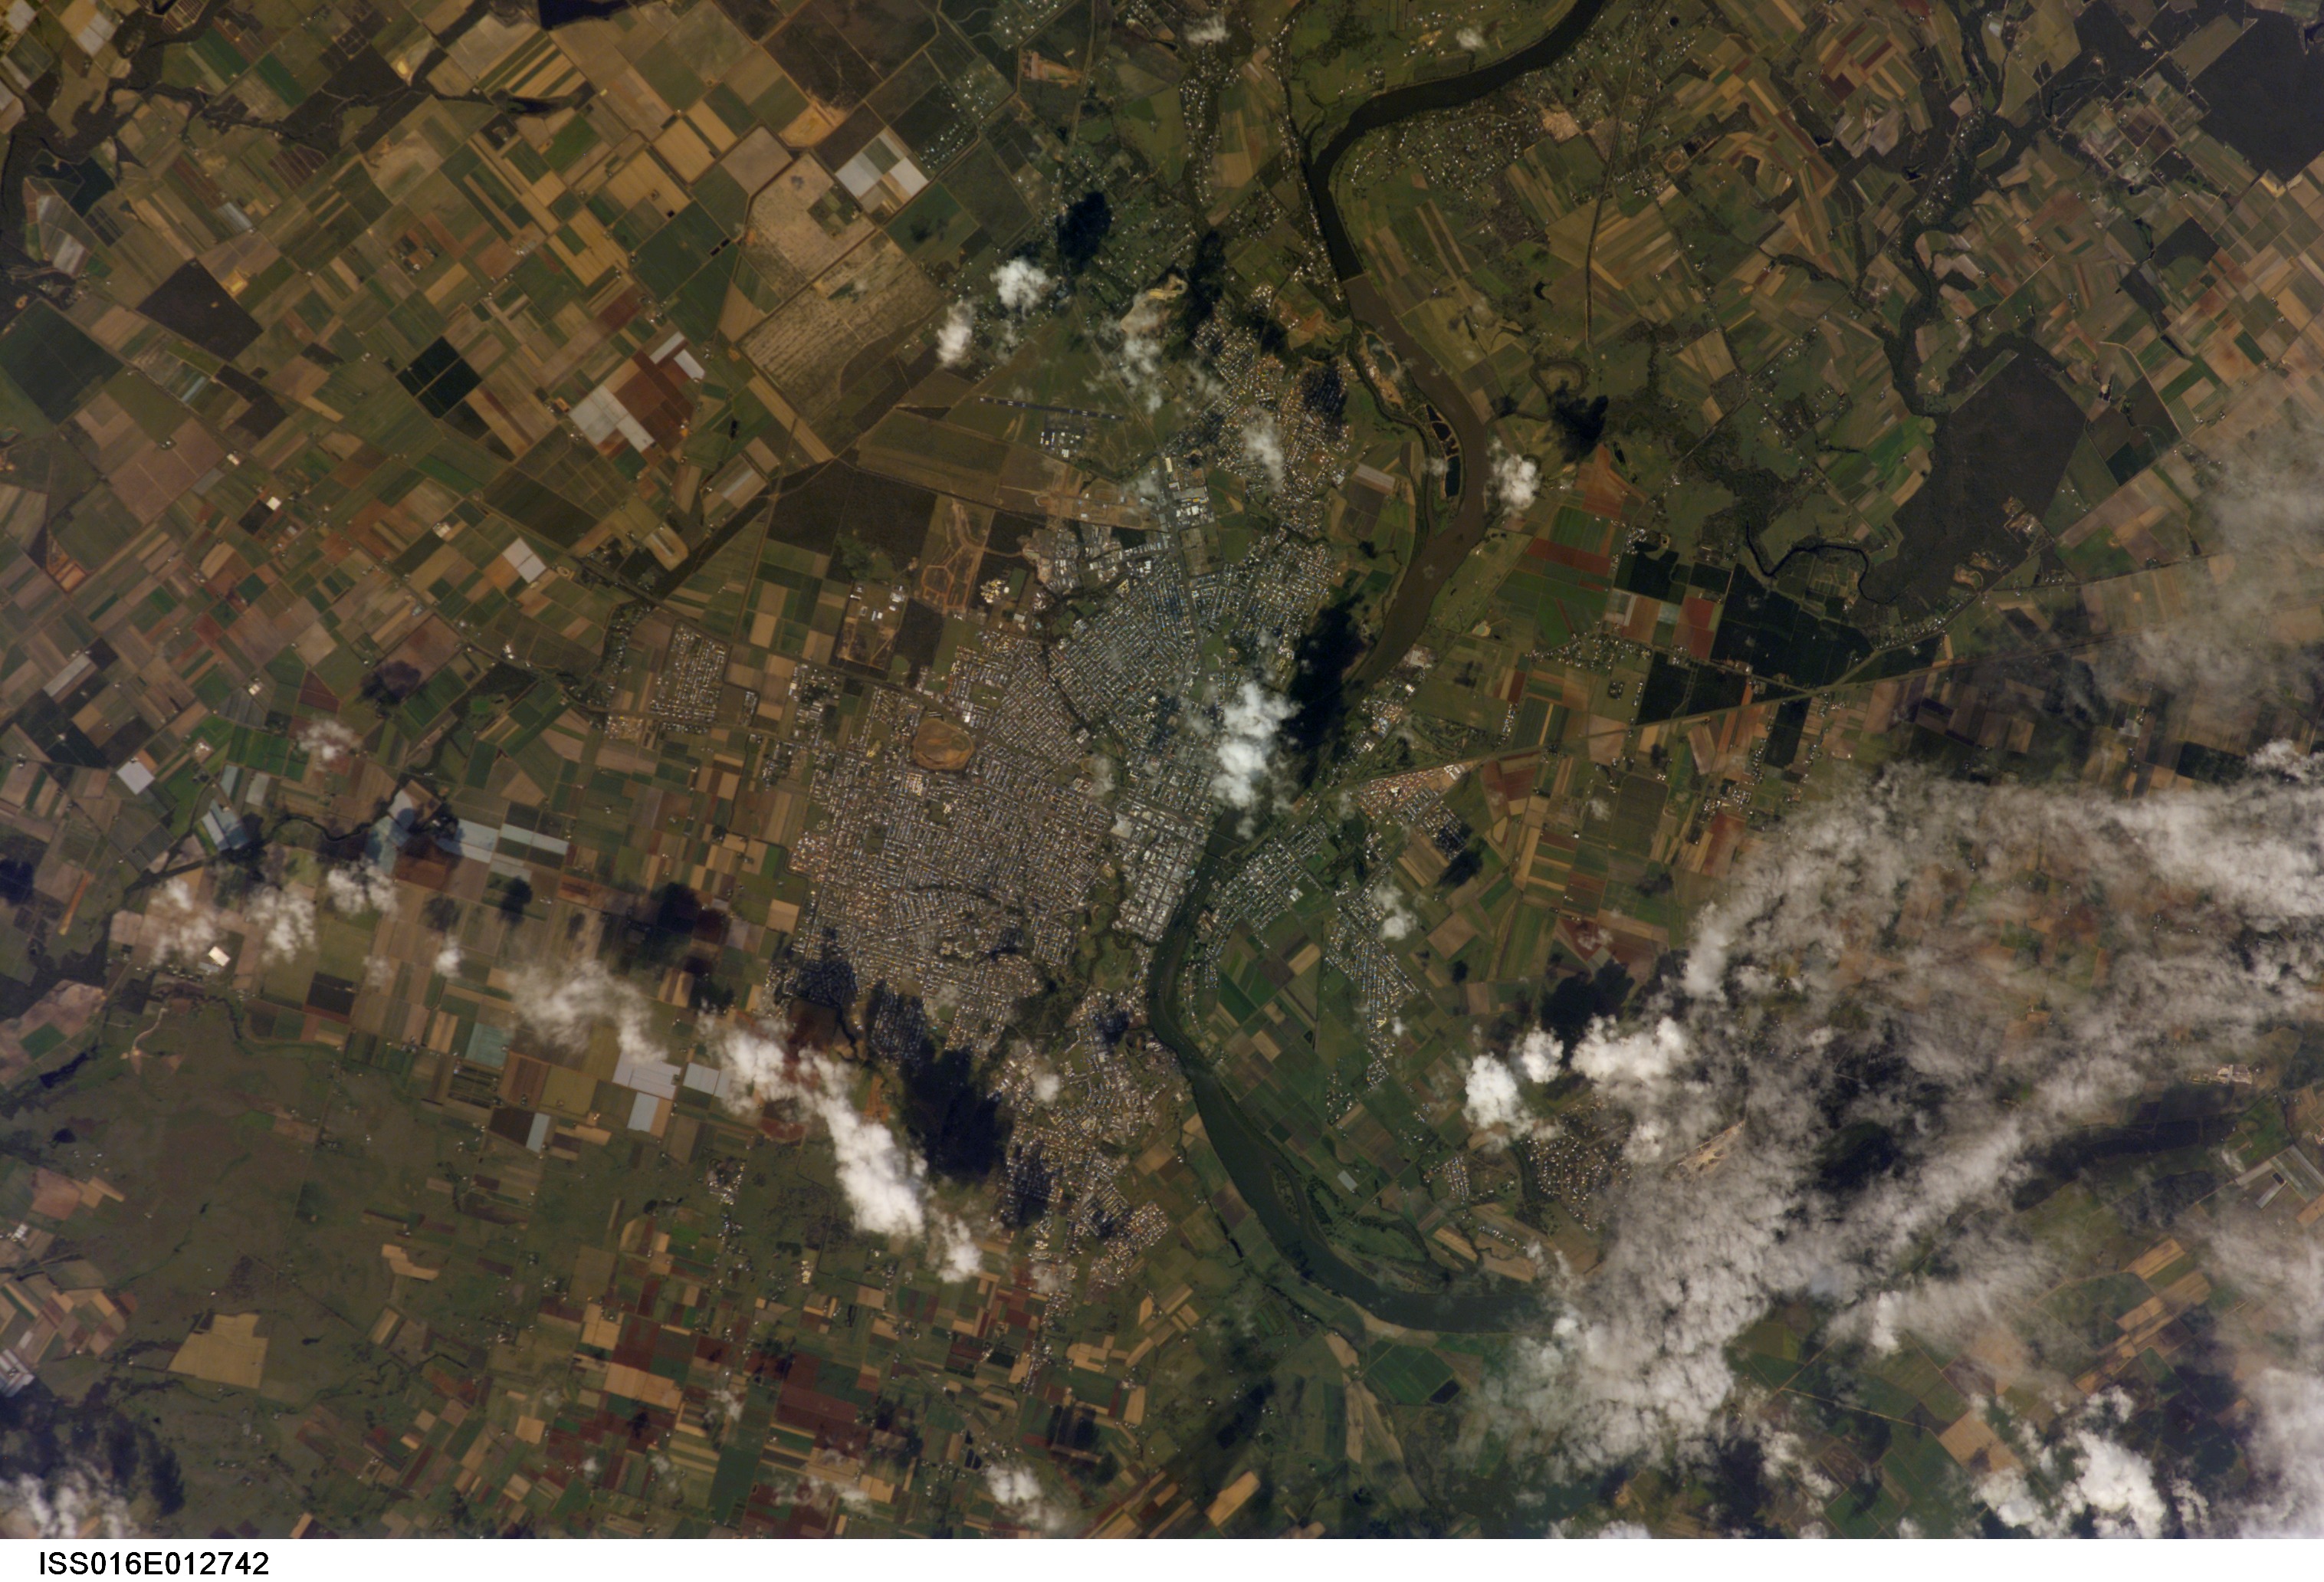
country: AUSTRALIA-Q
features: BUNDABERG, BURNETT R., AGR.
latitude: -24.9
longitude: 152.3
